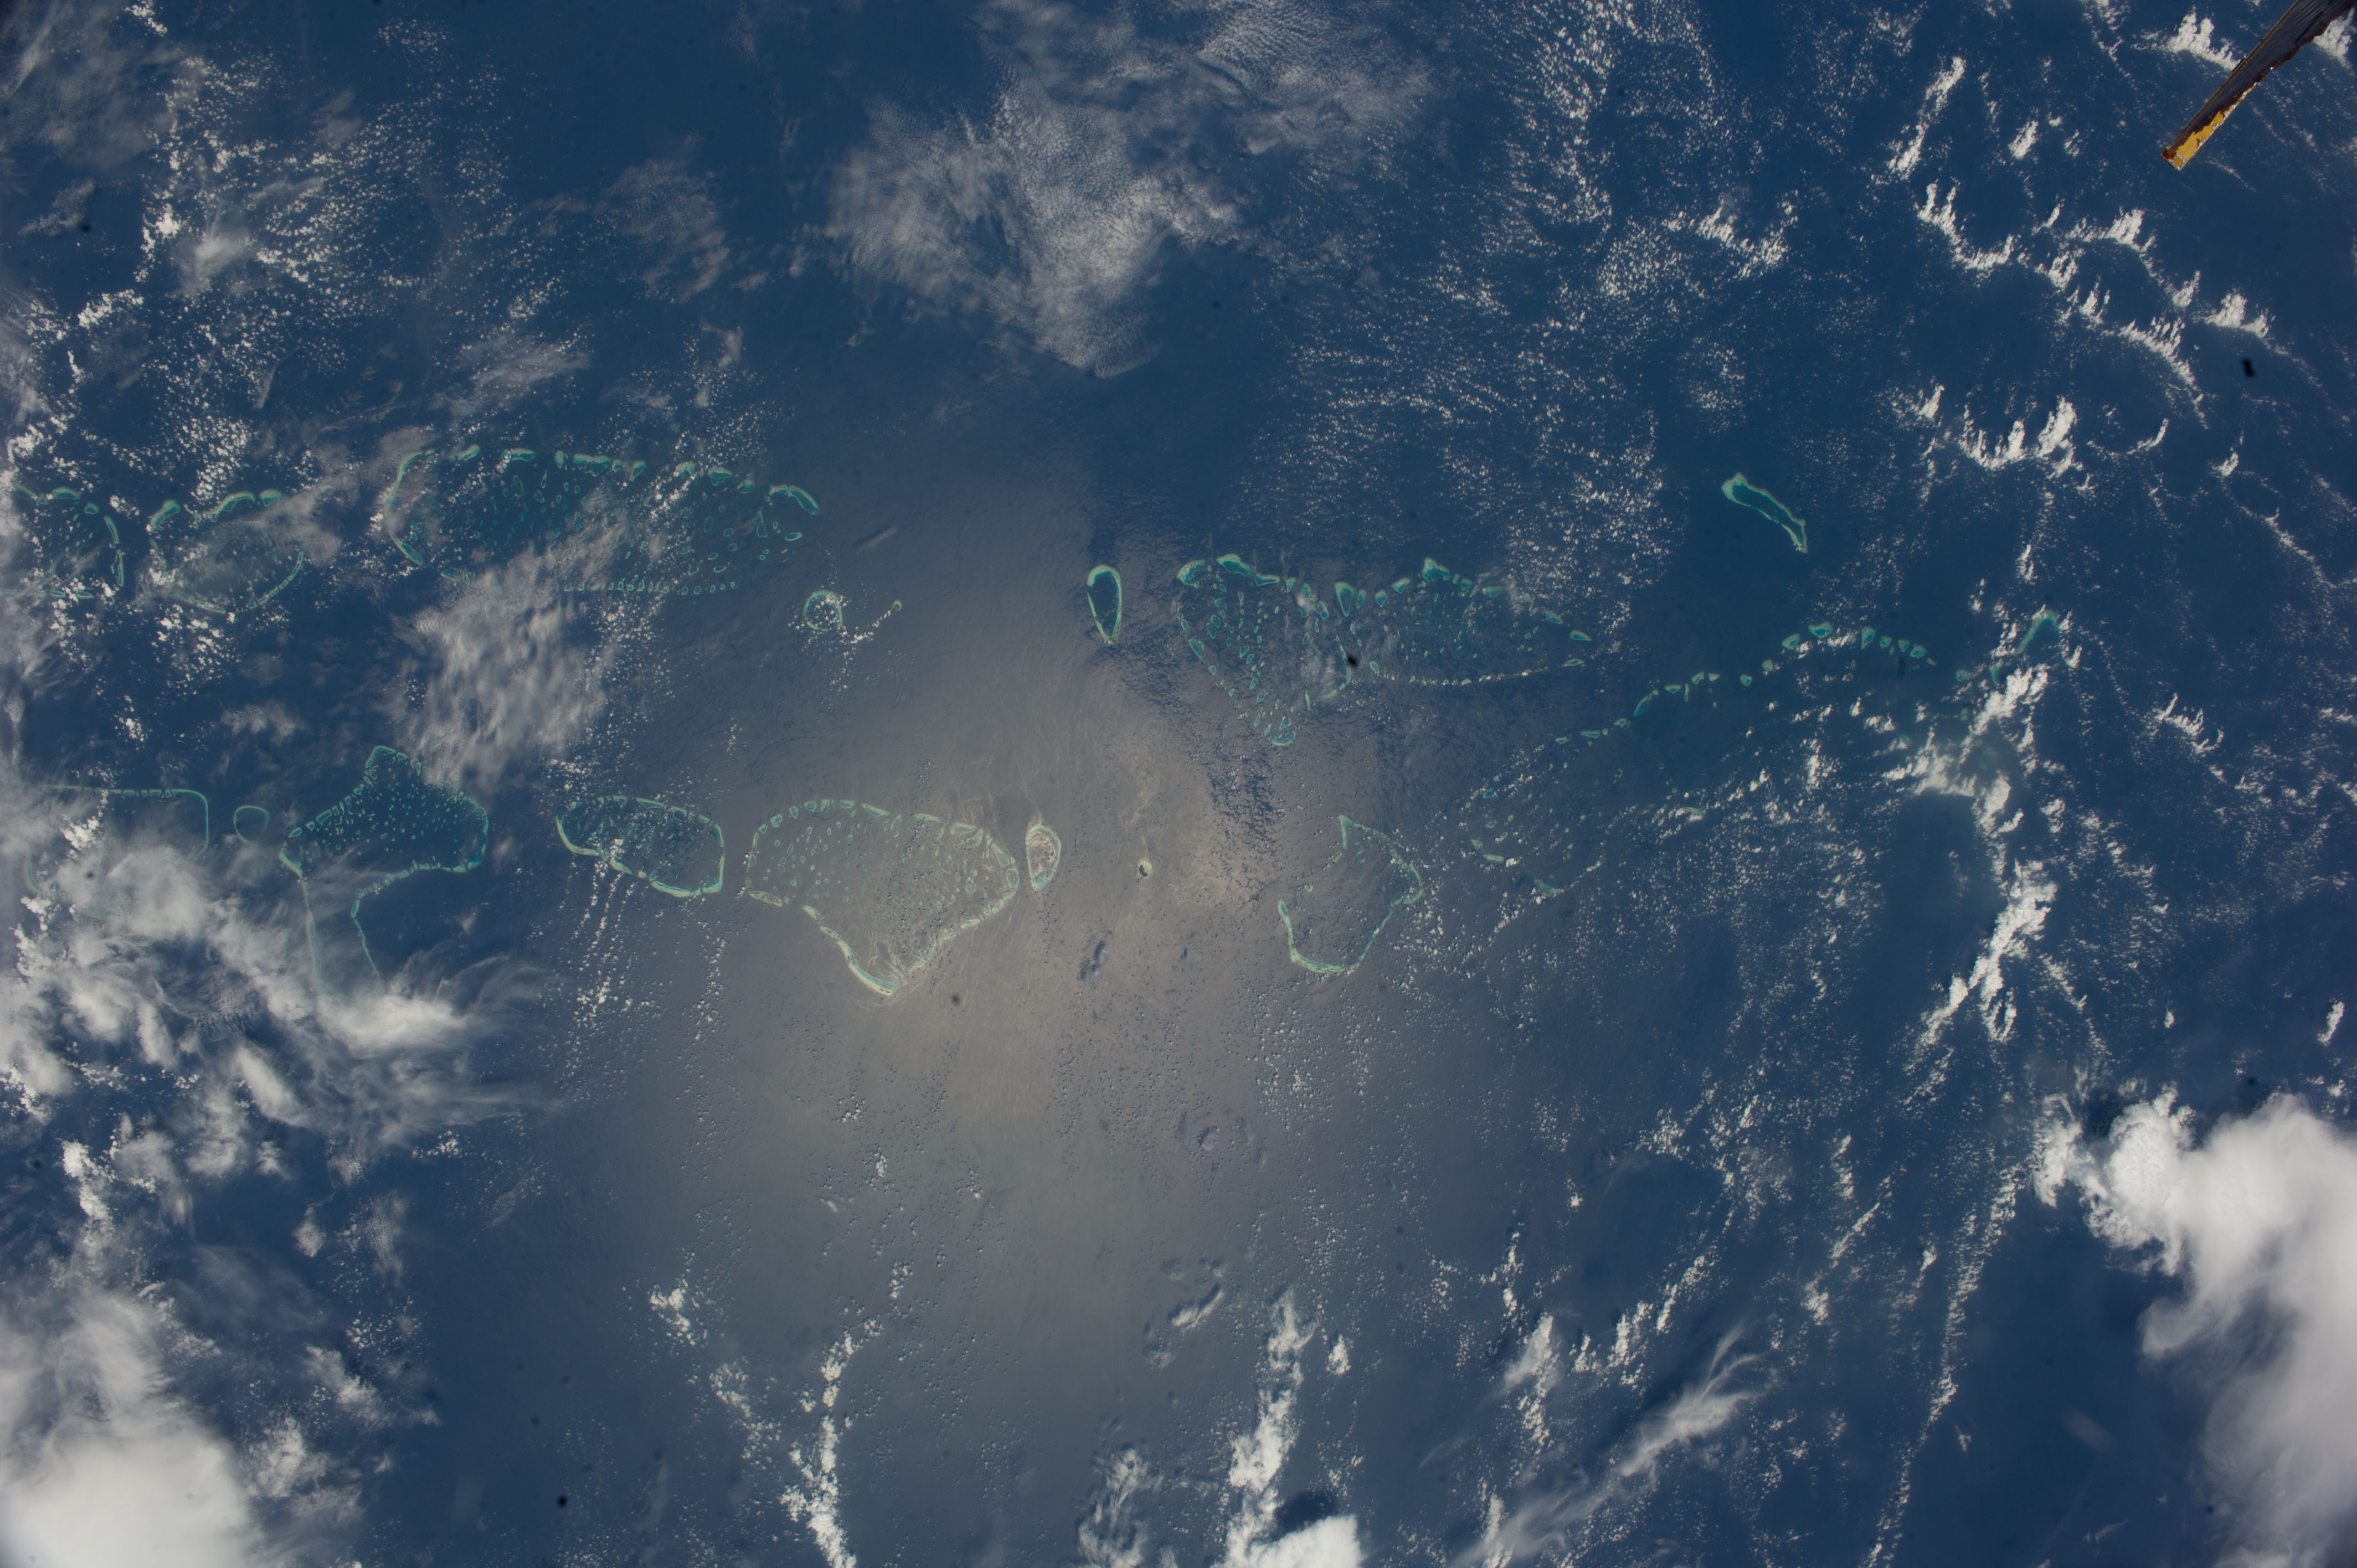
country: ARABIAN SEA
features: MALDIVES, ISLANDS, CORAL ISLANDS
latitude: 5.0
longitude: 73.3
